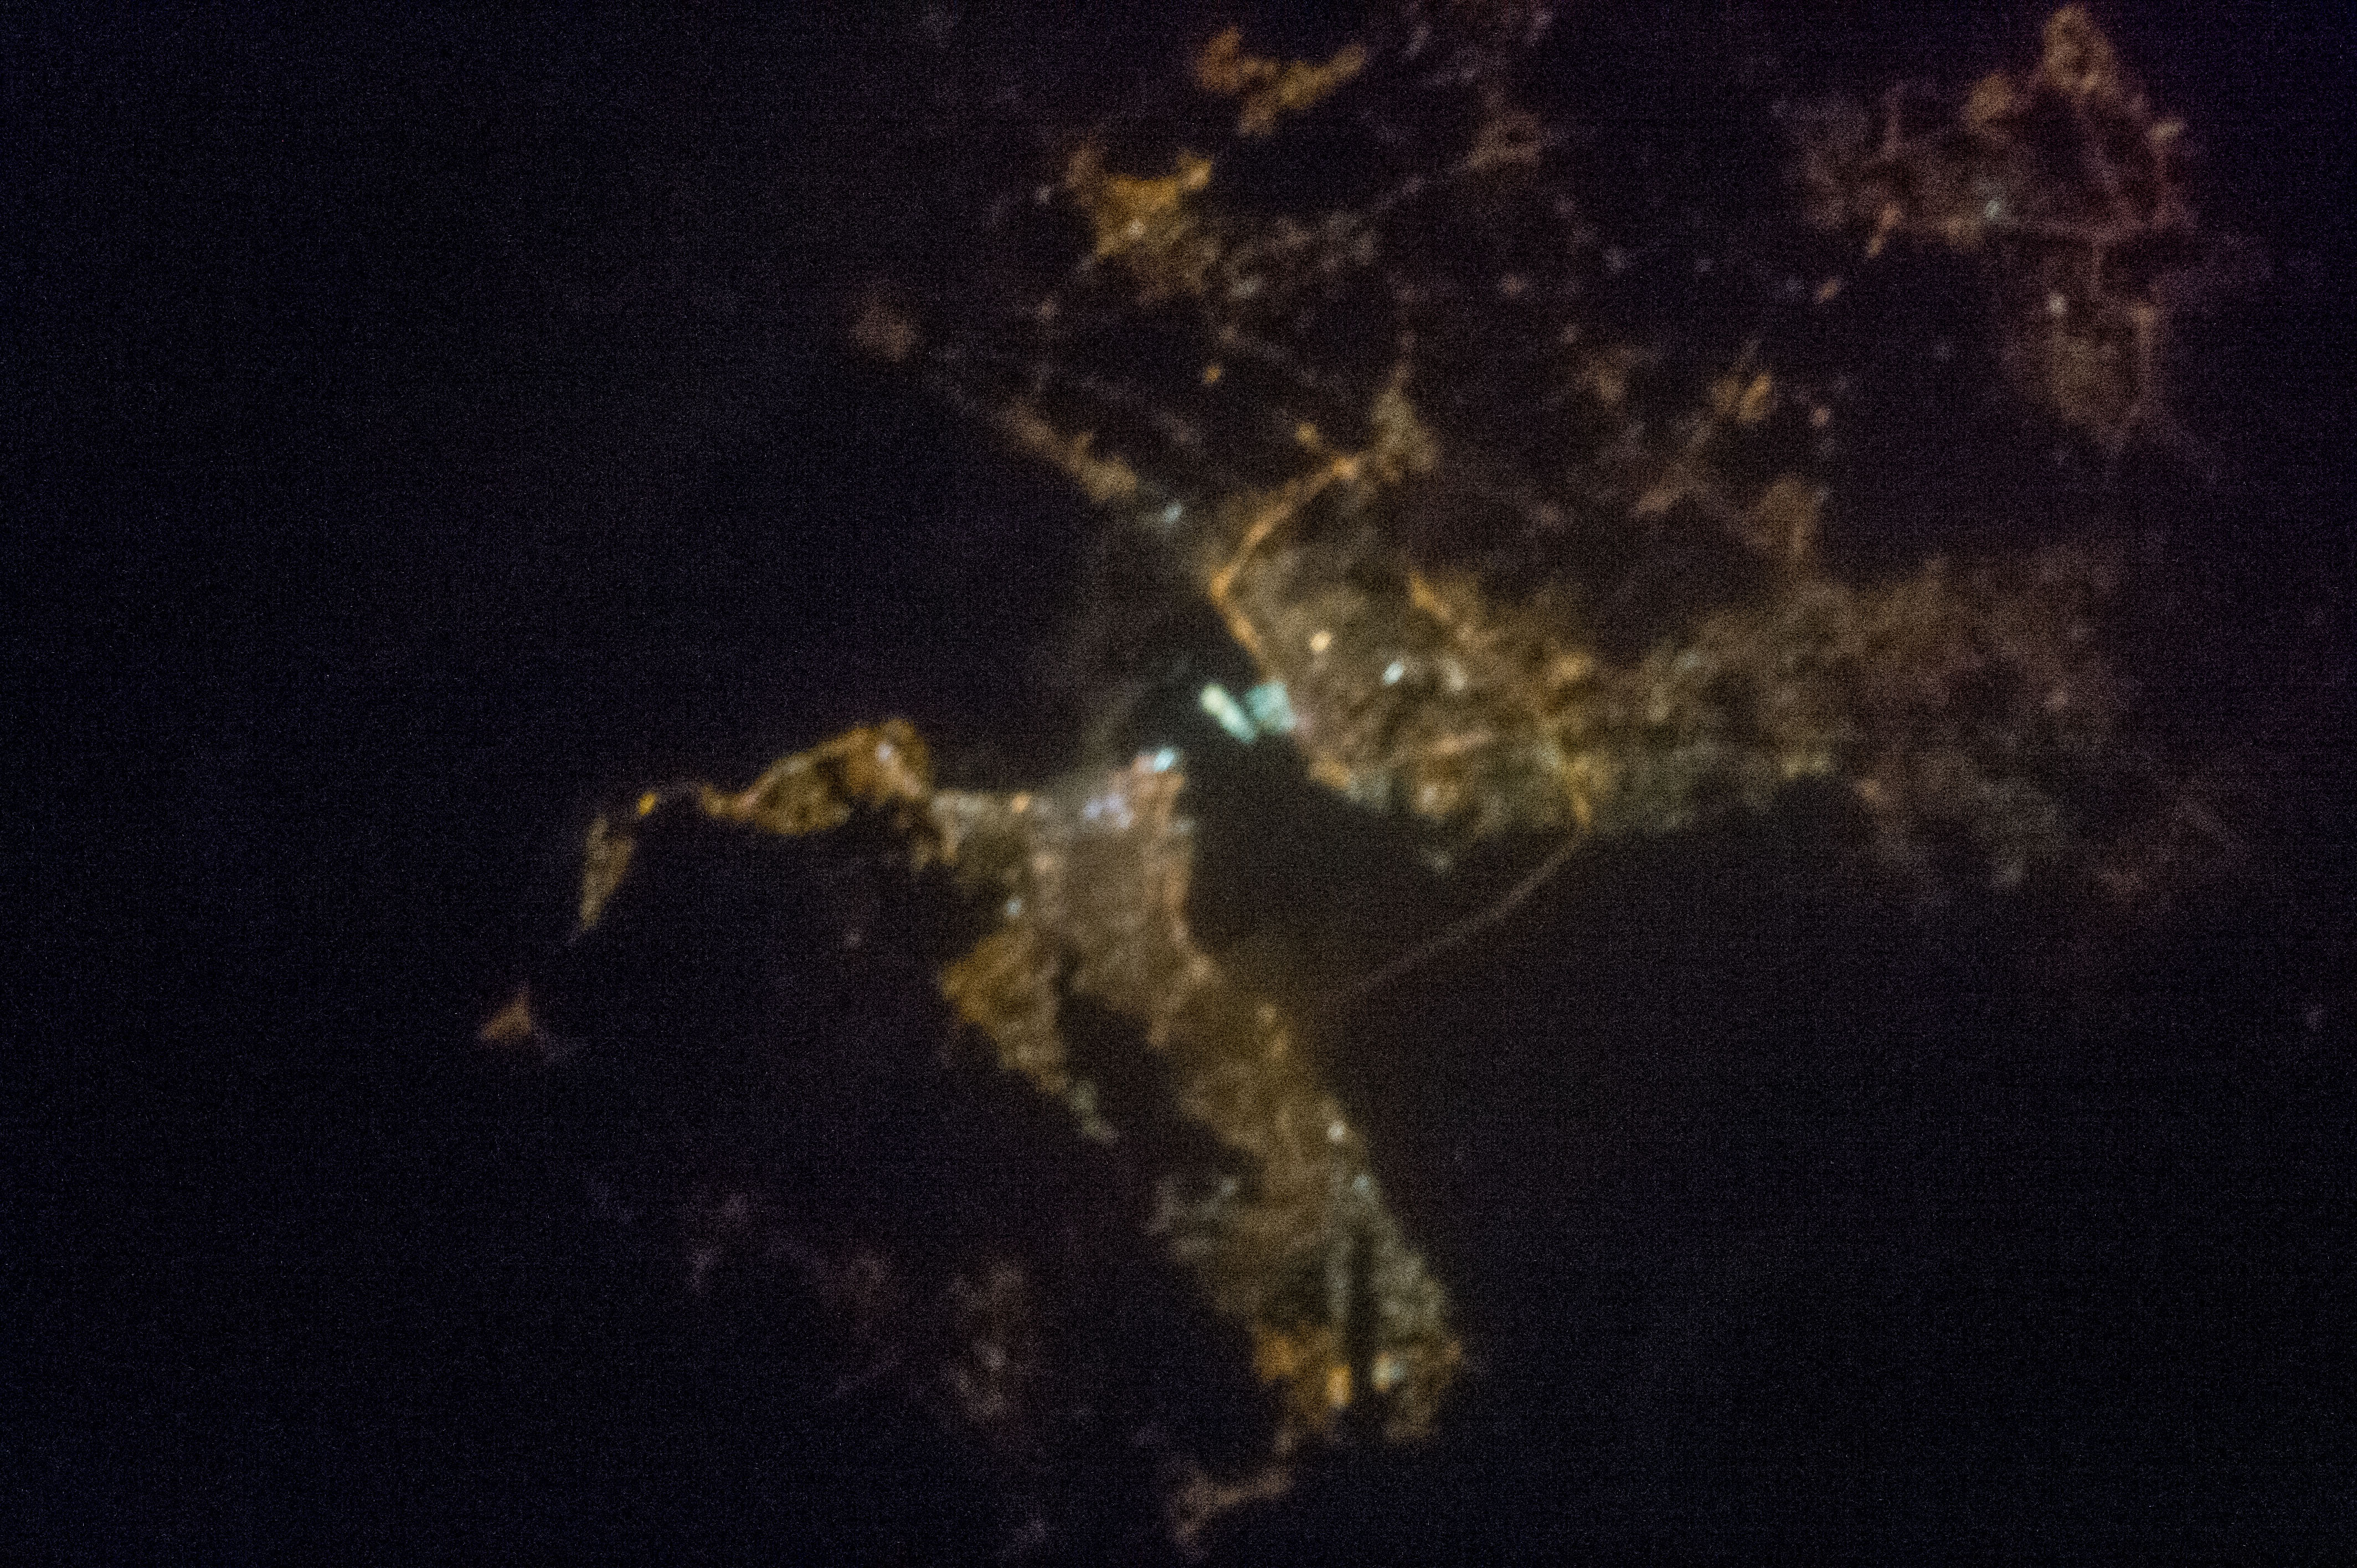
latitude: 5.4
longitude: 100.3
